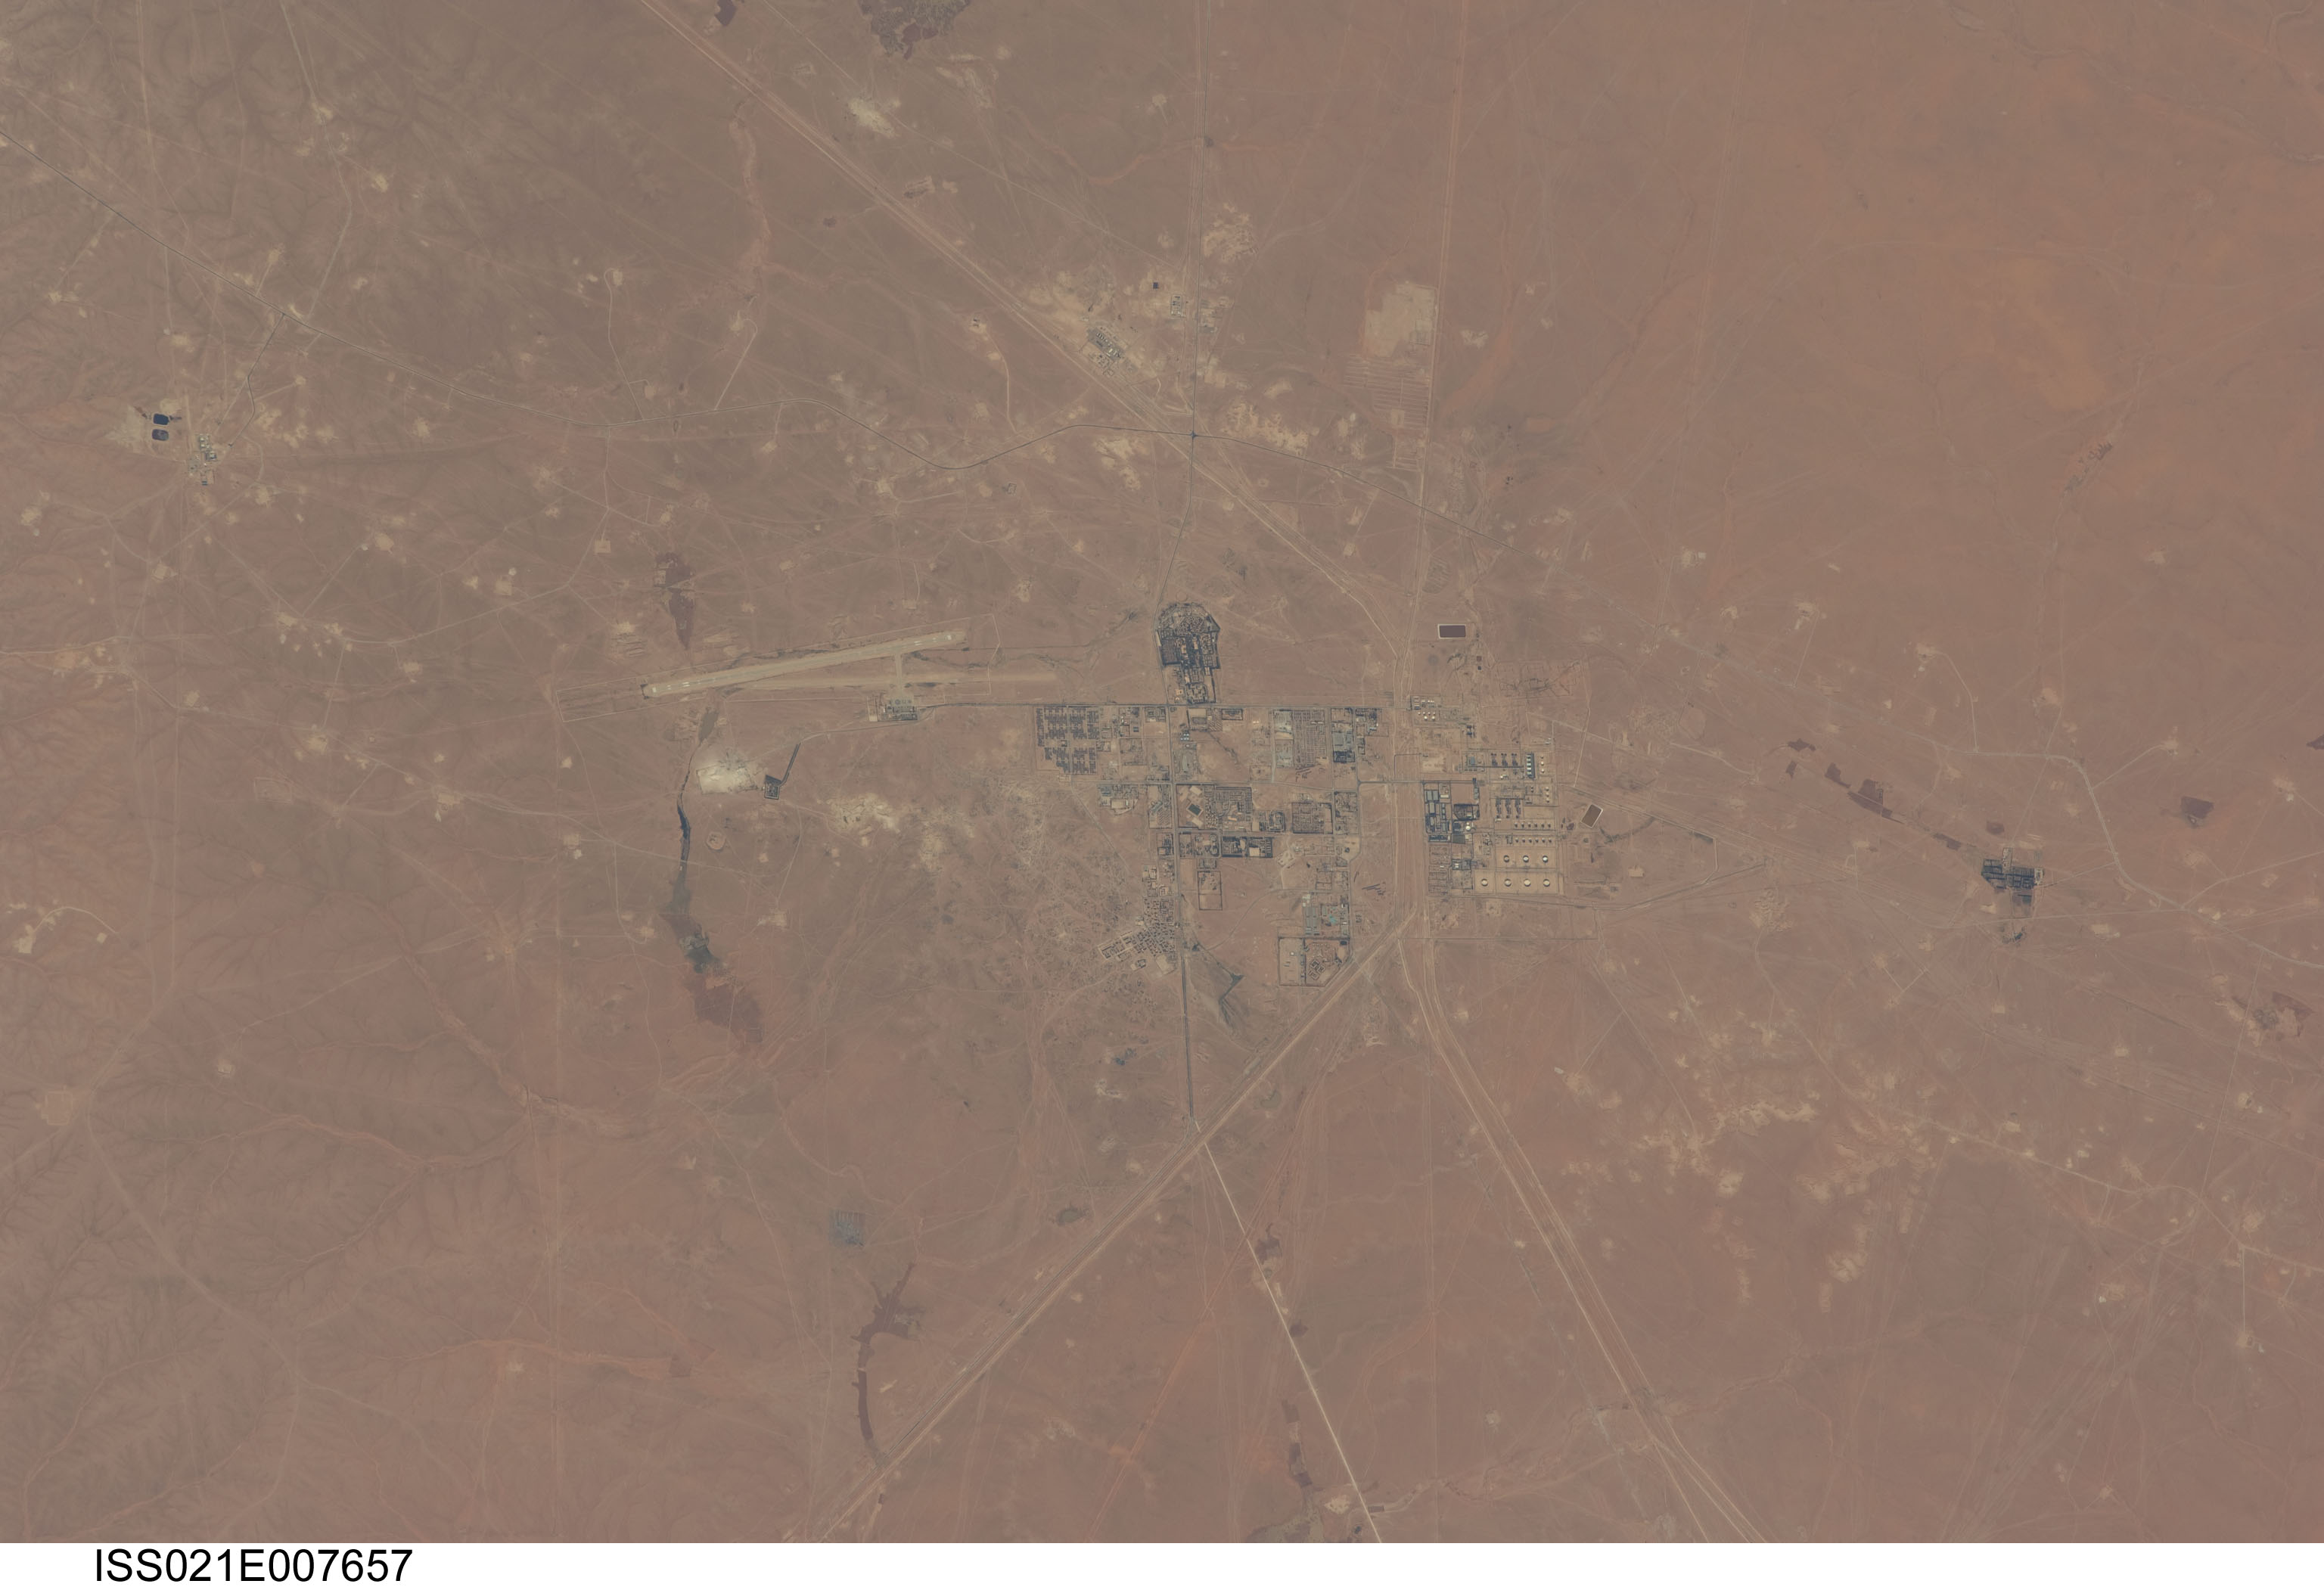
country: ALGERIA
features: AEROPORT D'HAS,HASSI R'MEL,HR POWER STATION CENTER
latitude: 32.9
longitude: 3.3
